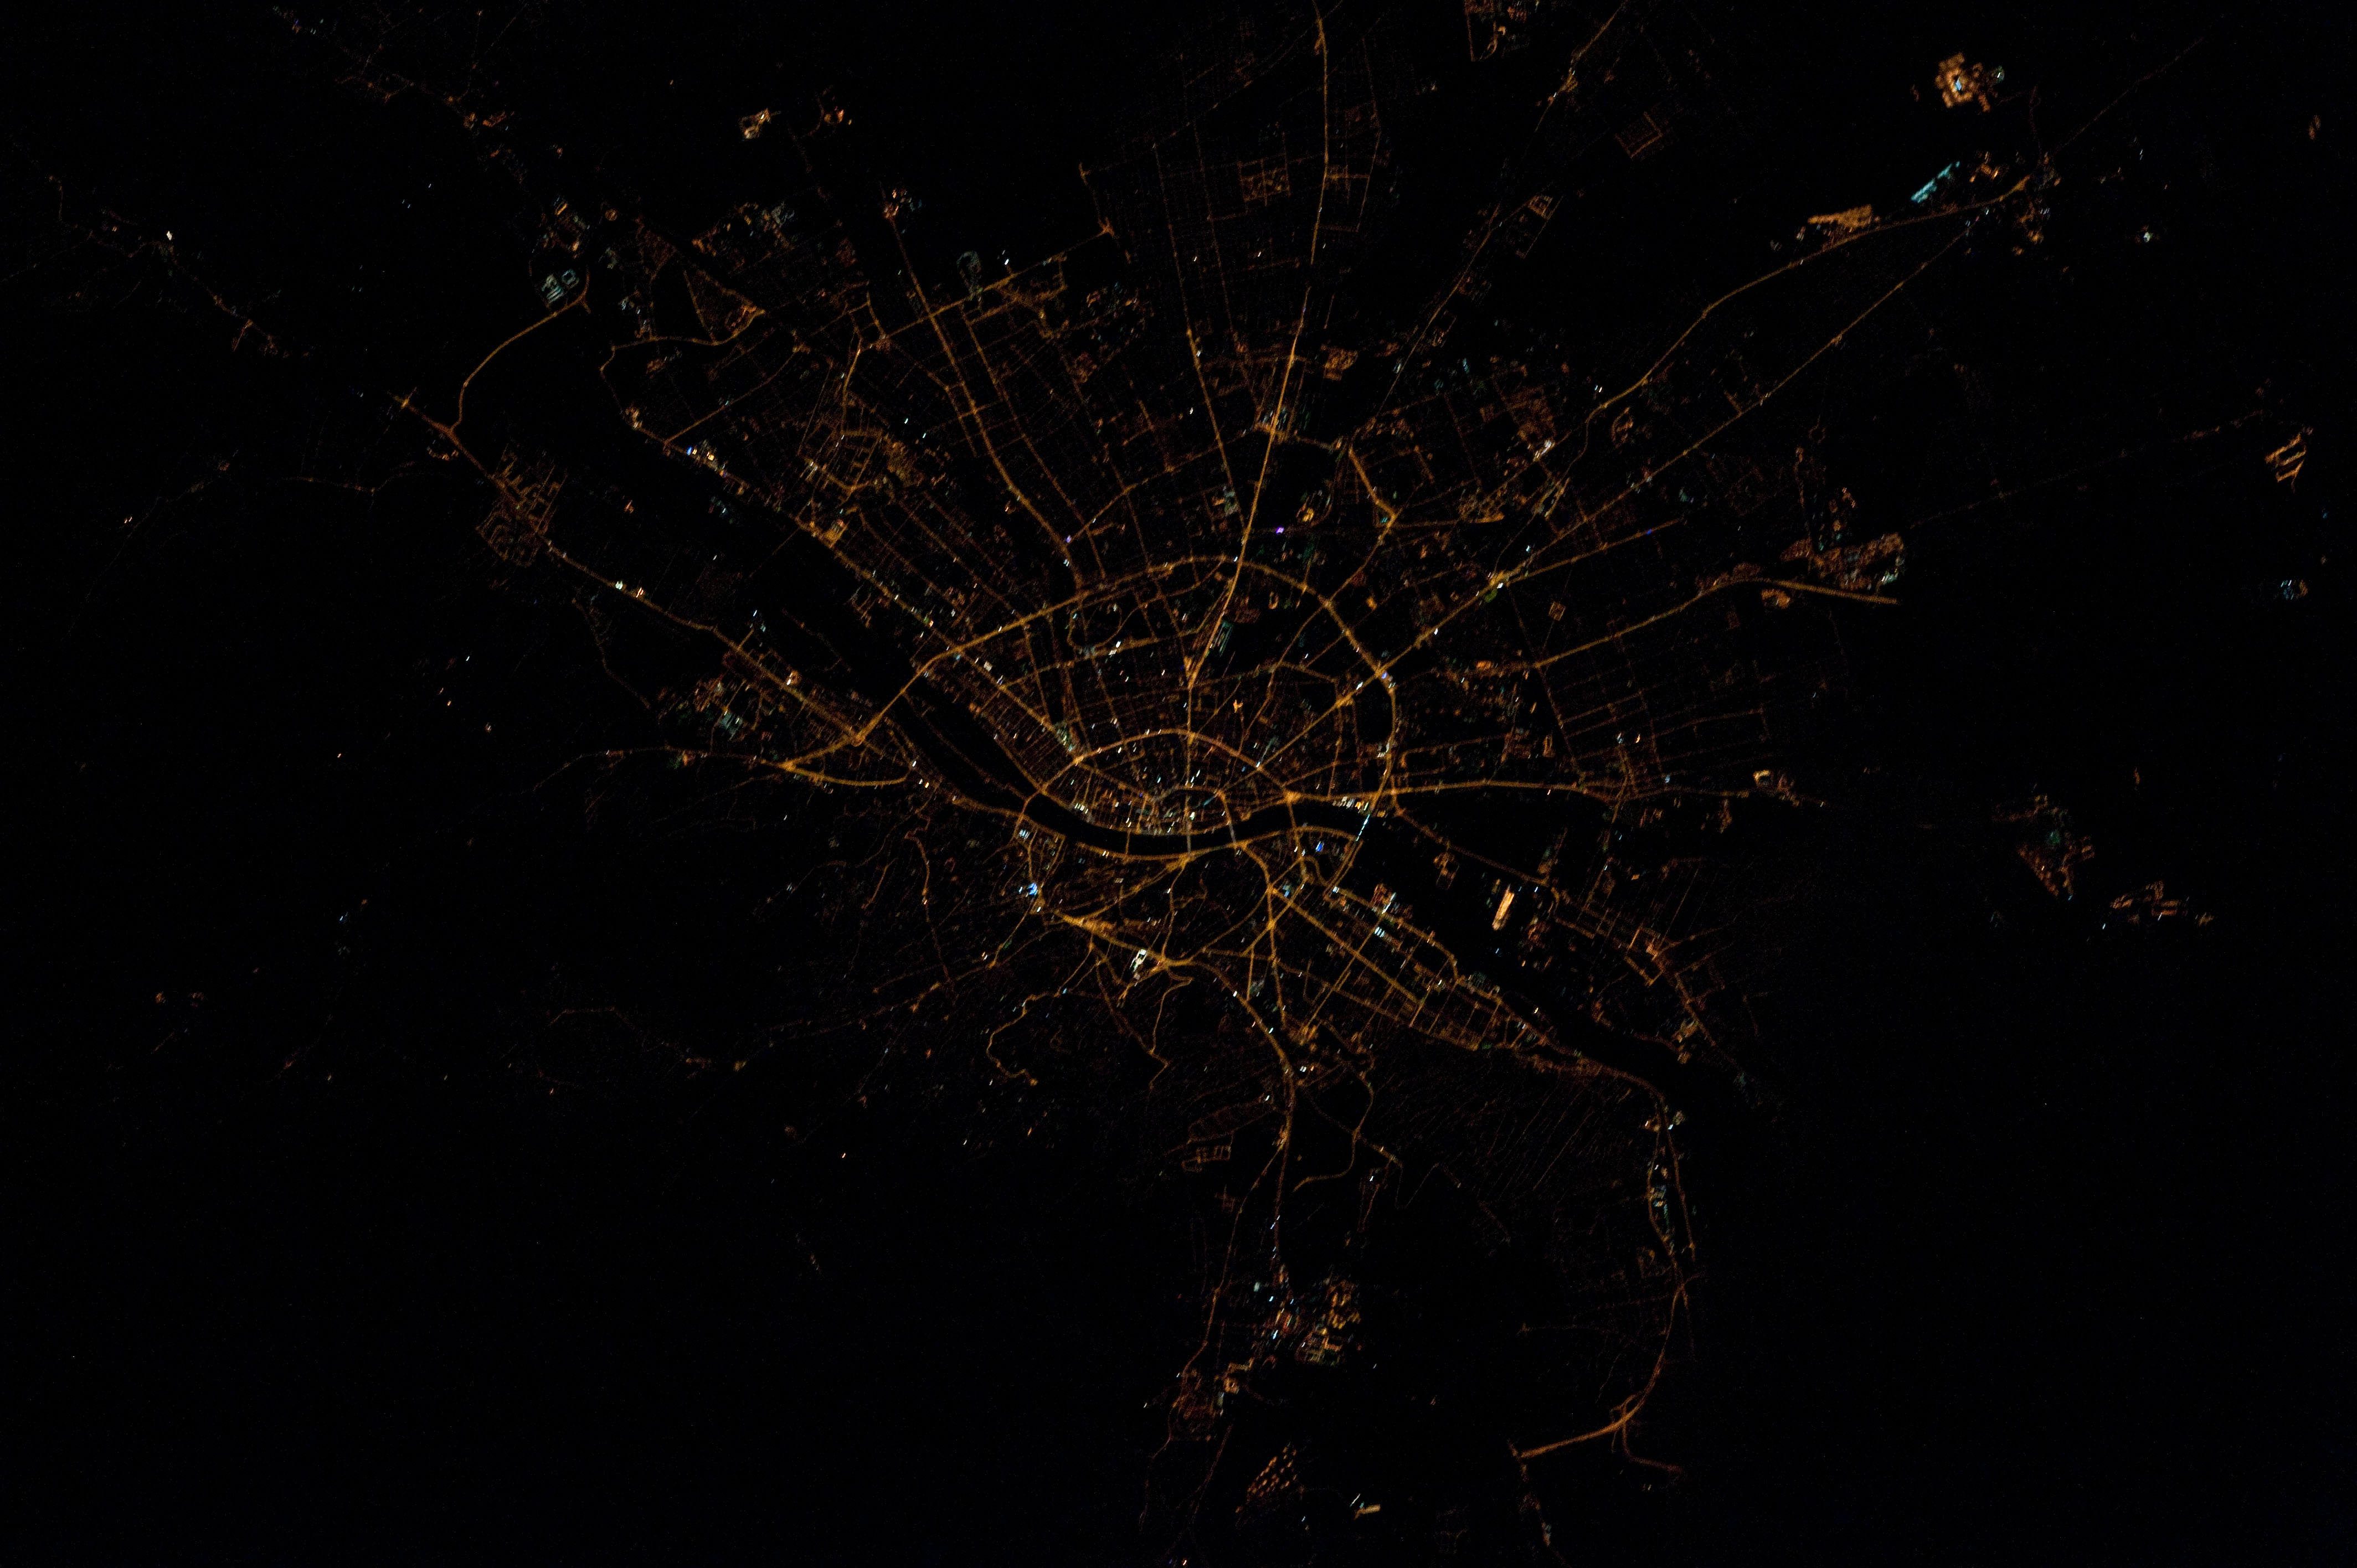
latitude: 47.5
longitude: 19.1
